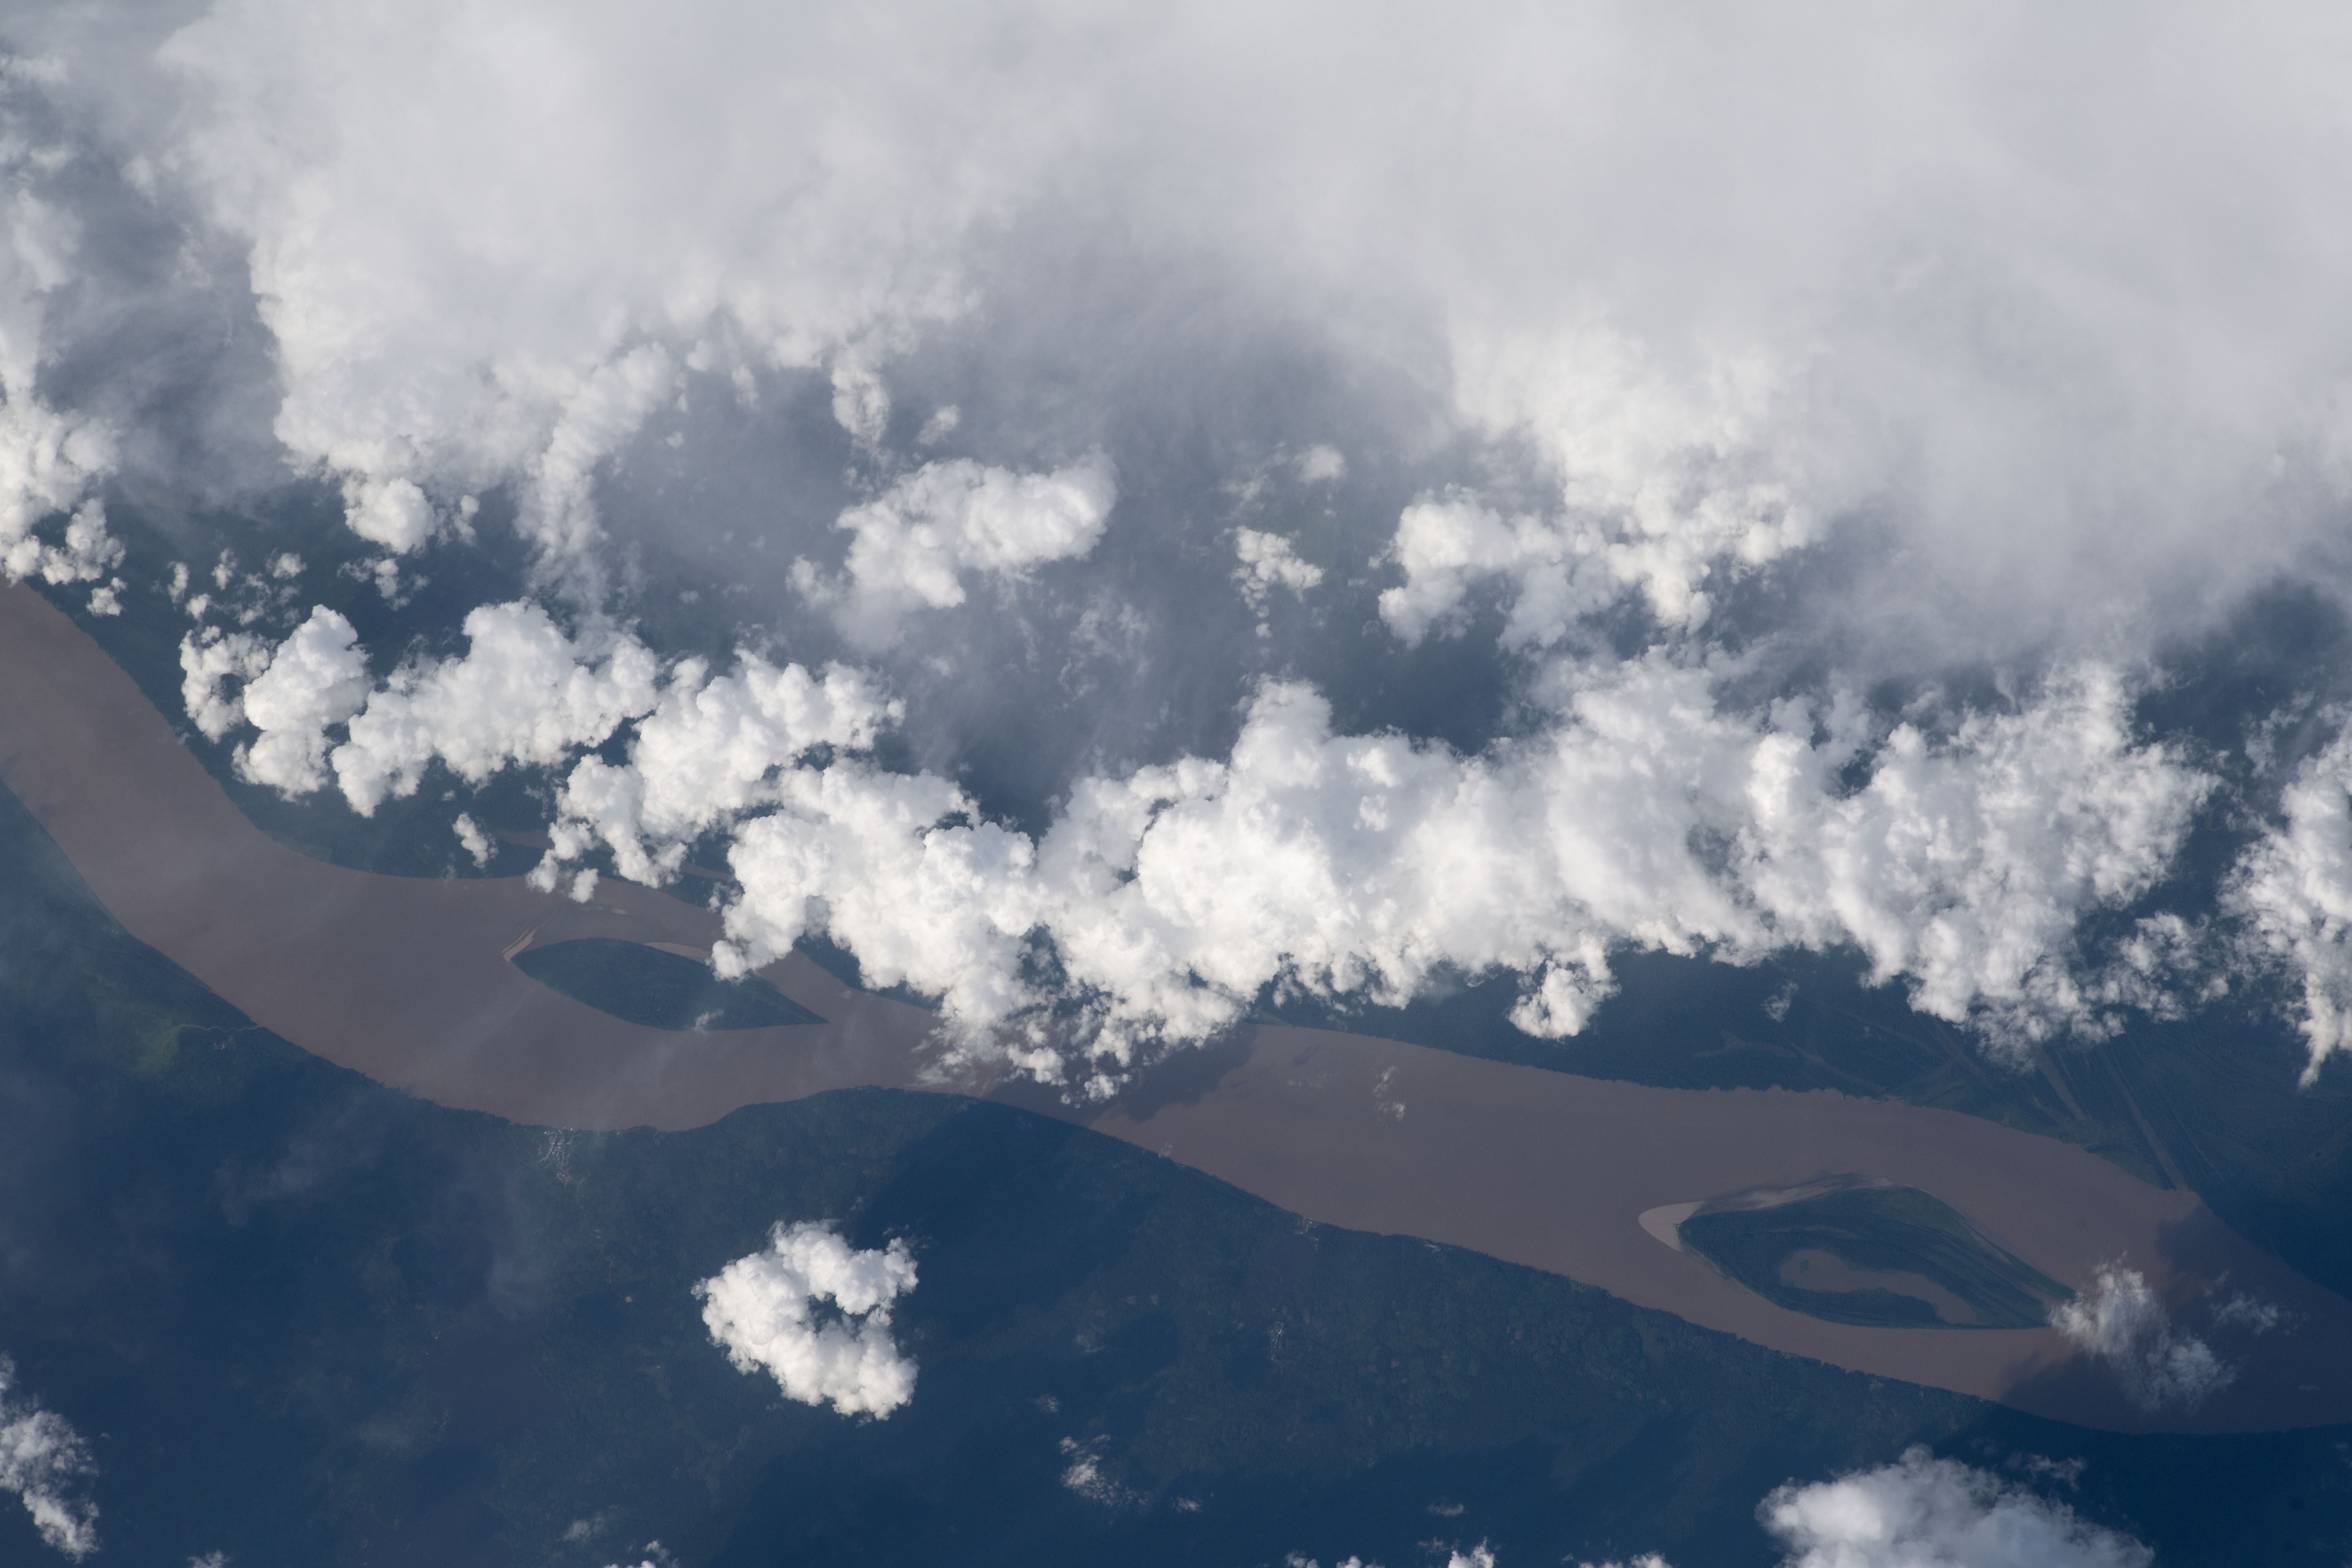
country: BRAZIL
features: AMAZON RIVER, LAGO CAIAMBE
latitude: -3.5
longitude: -64.3
